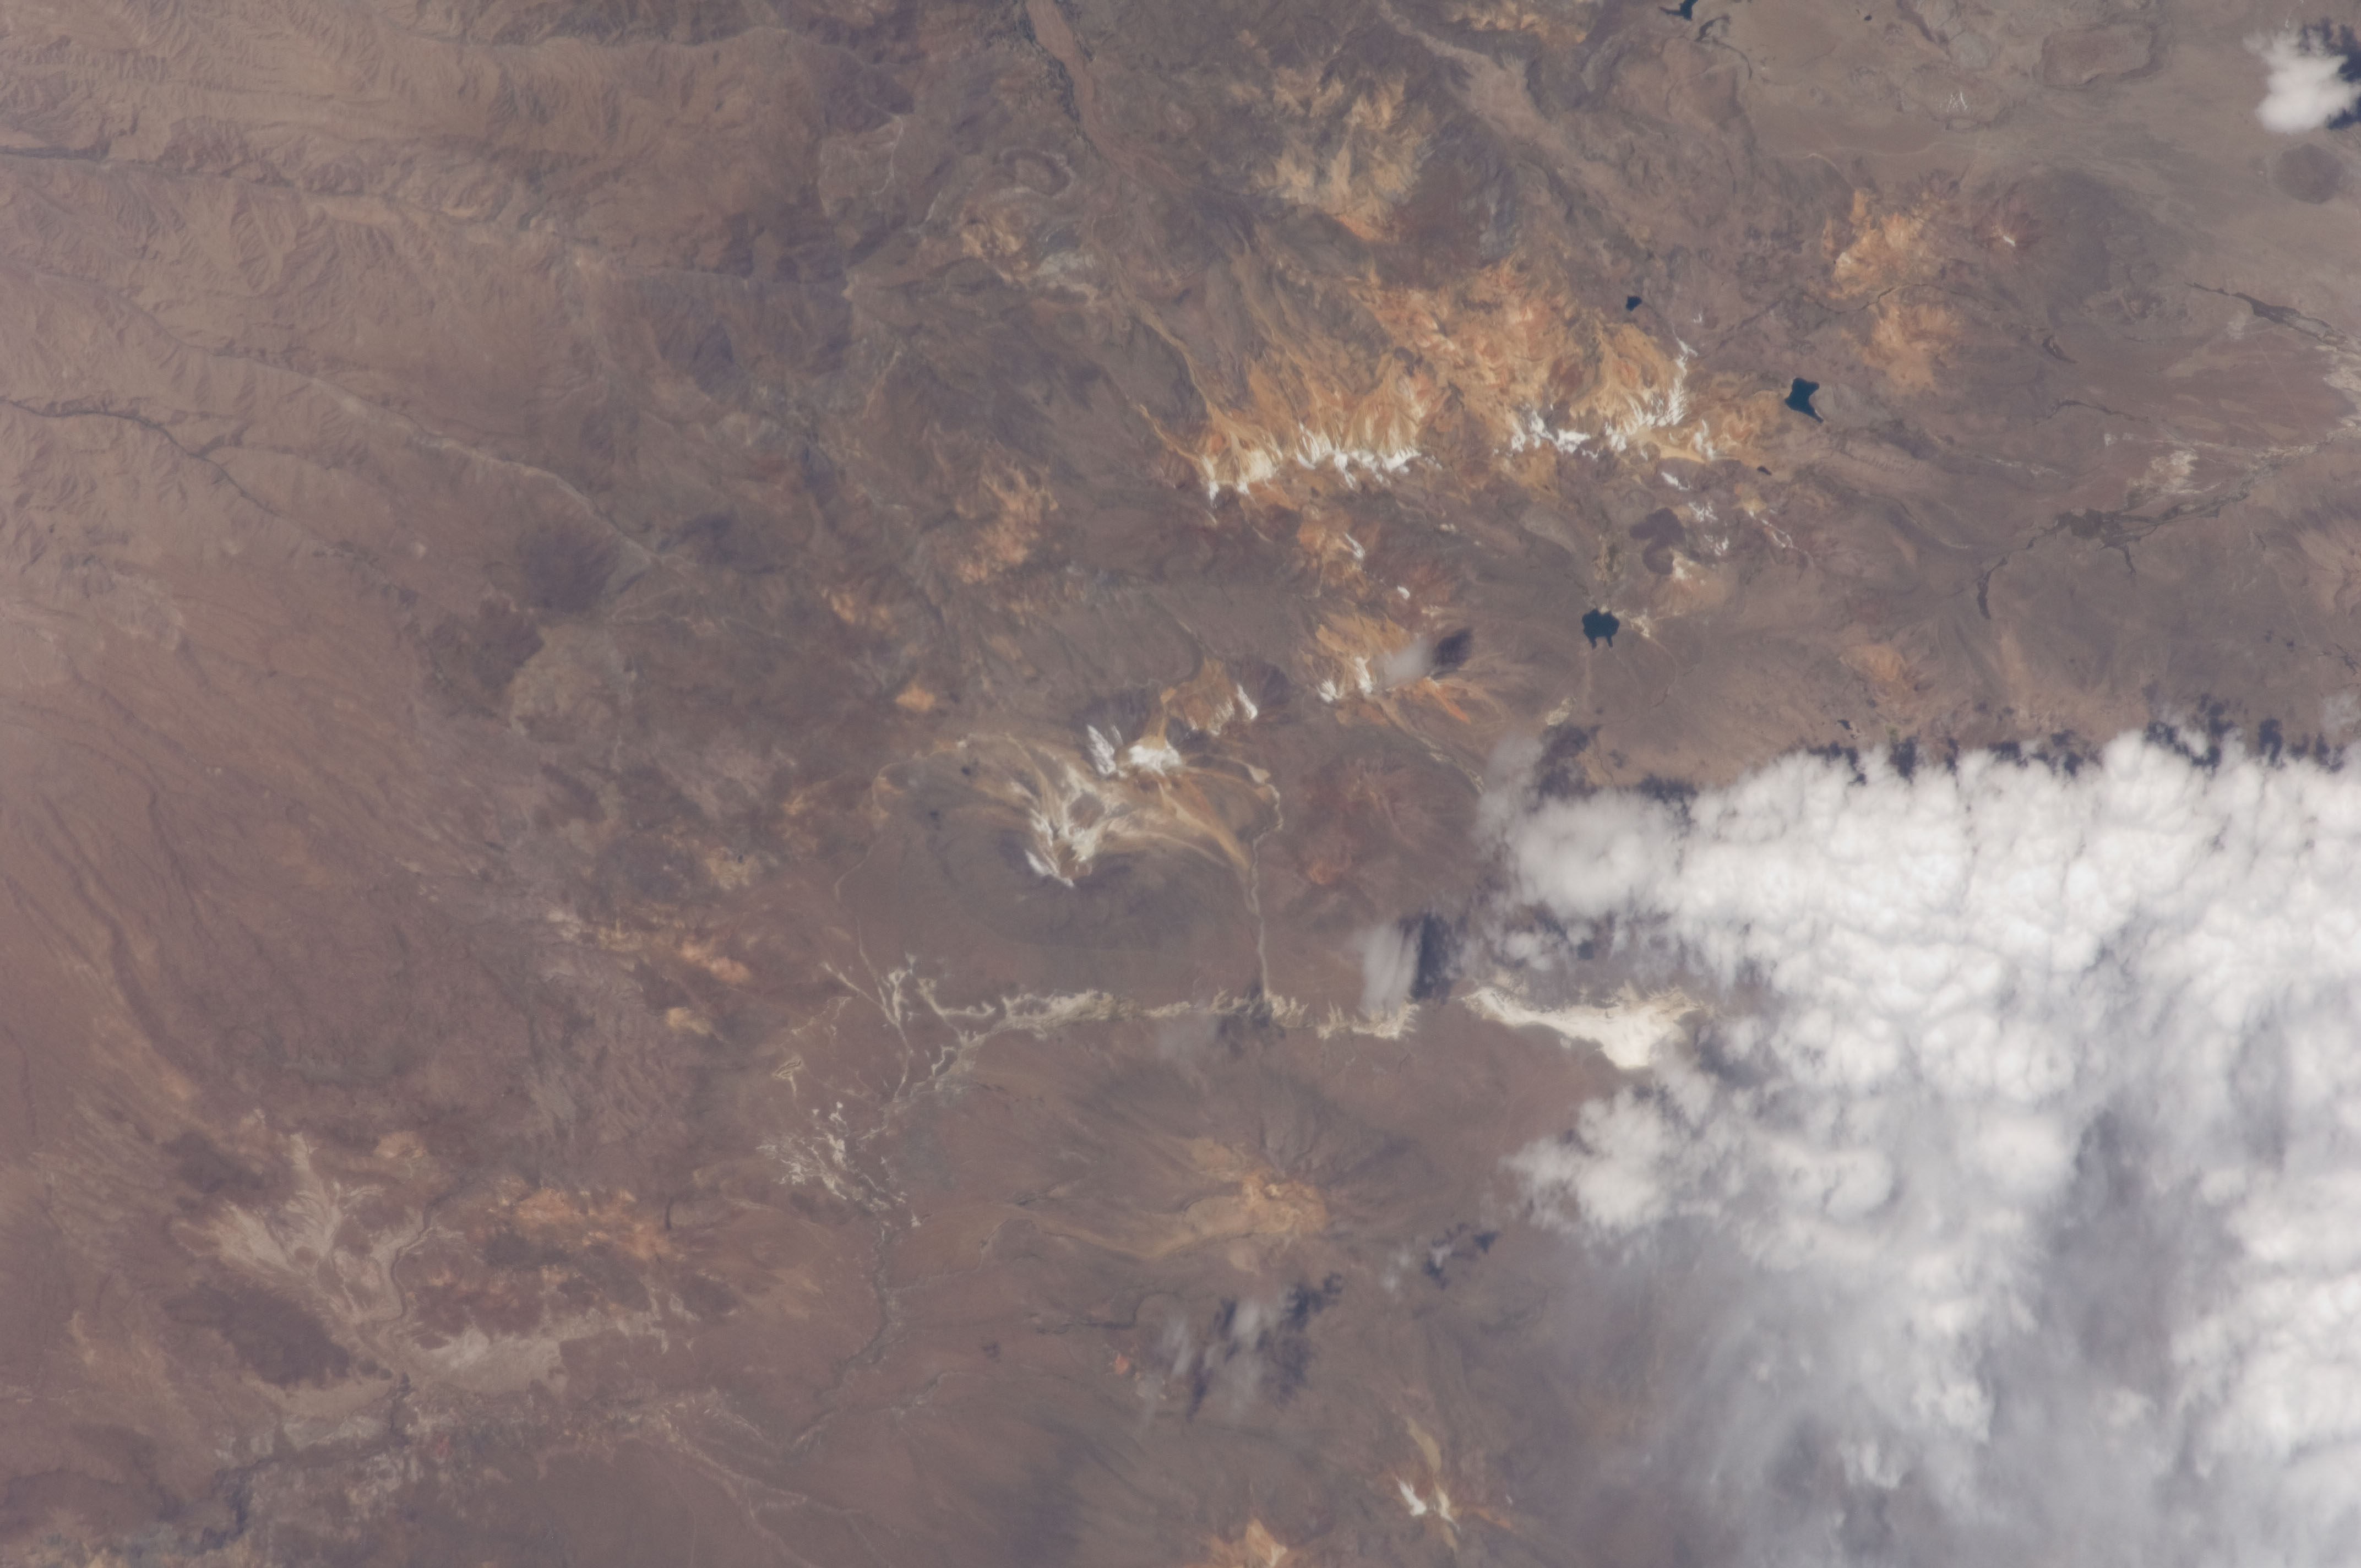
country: PERU
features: CORDERILLA DE BARROSO MTS., TACORA VOL.
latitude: -17.6
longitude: -69.7
